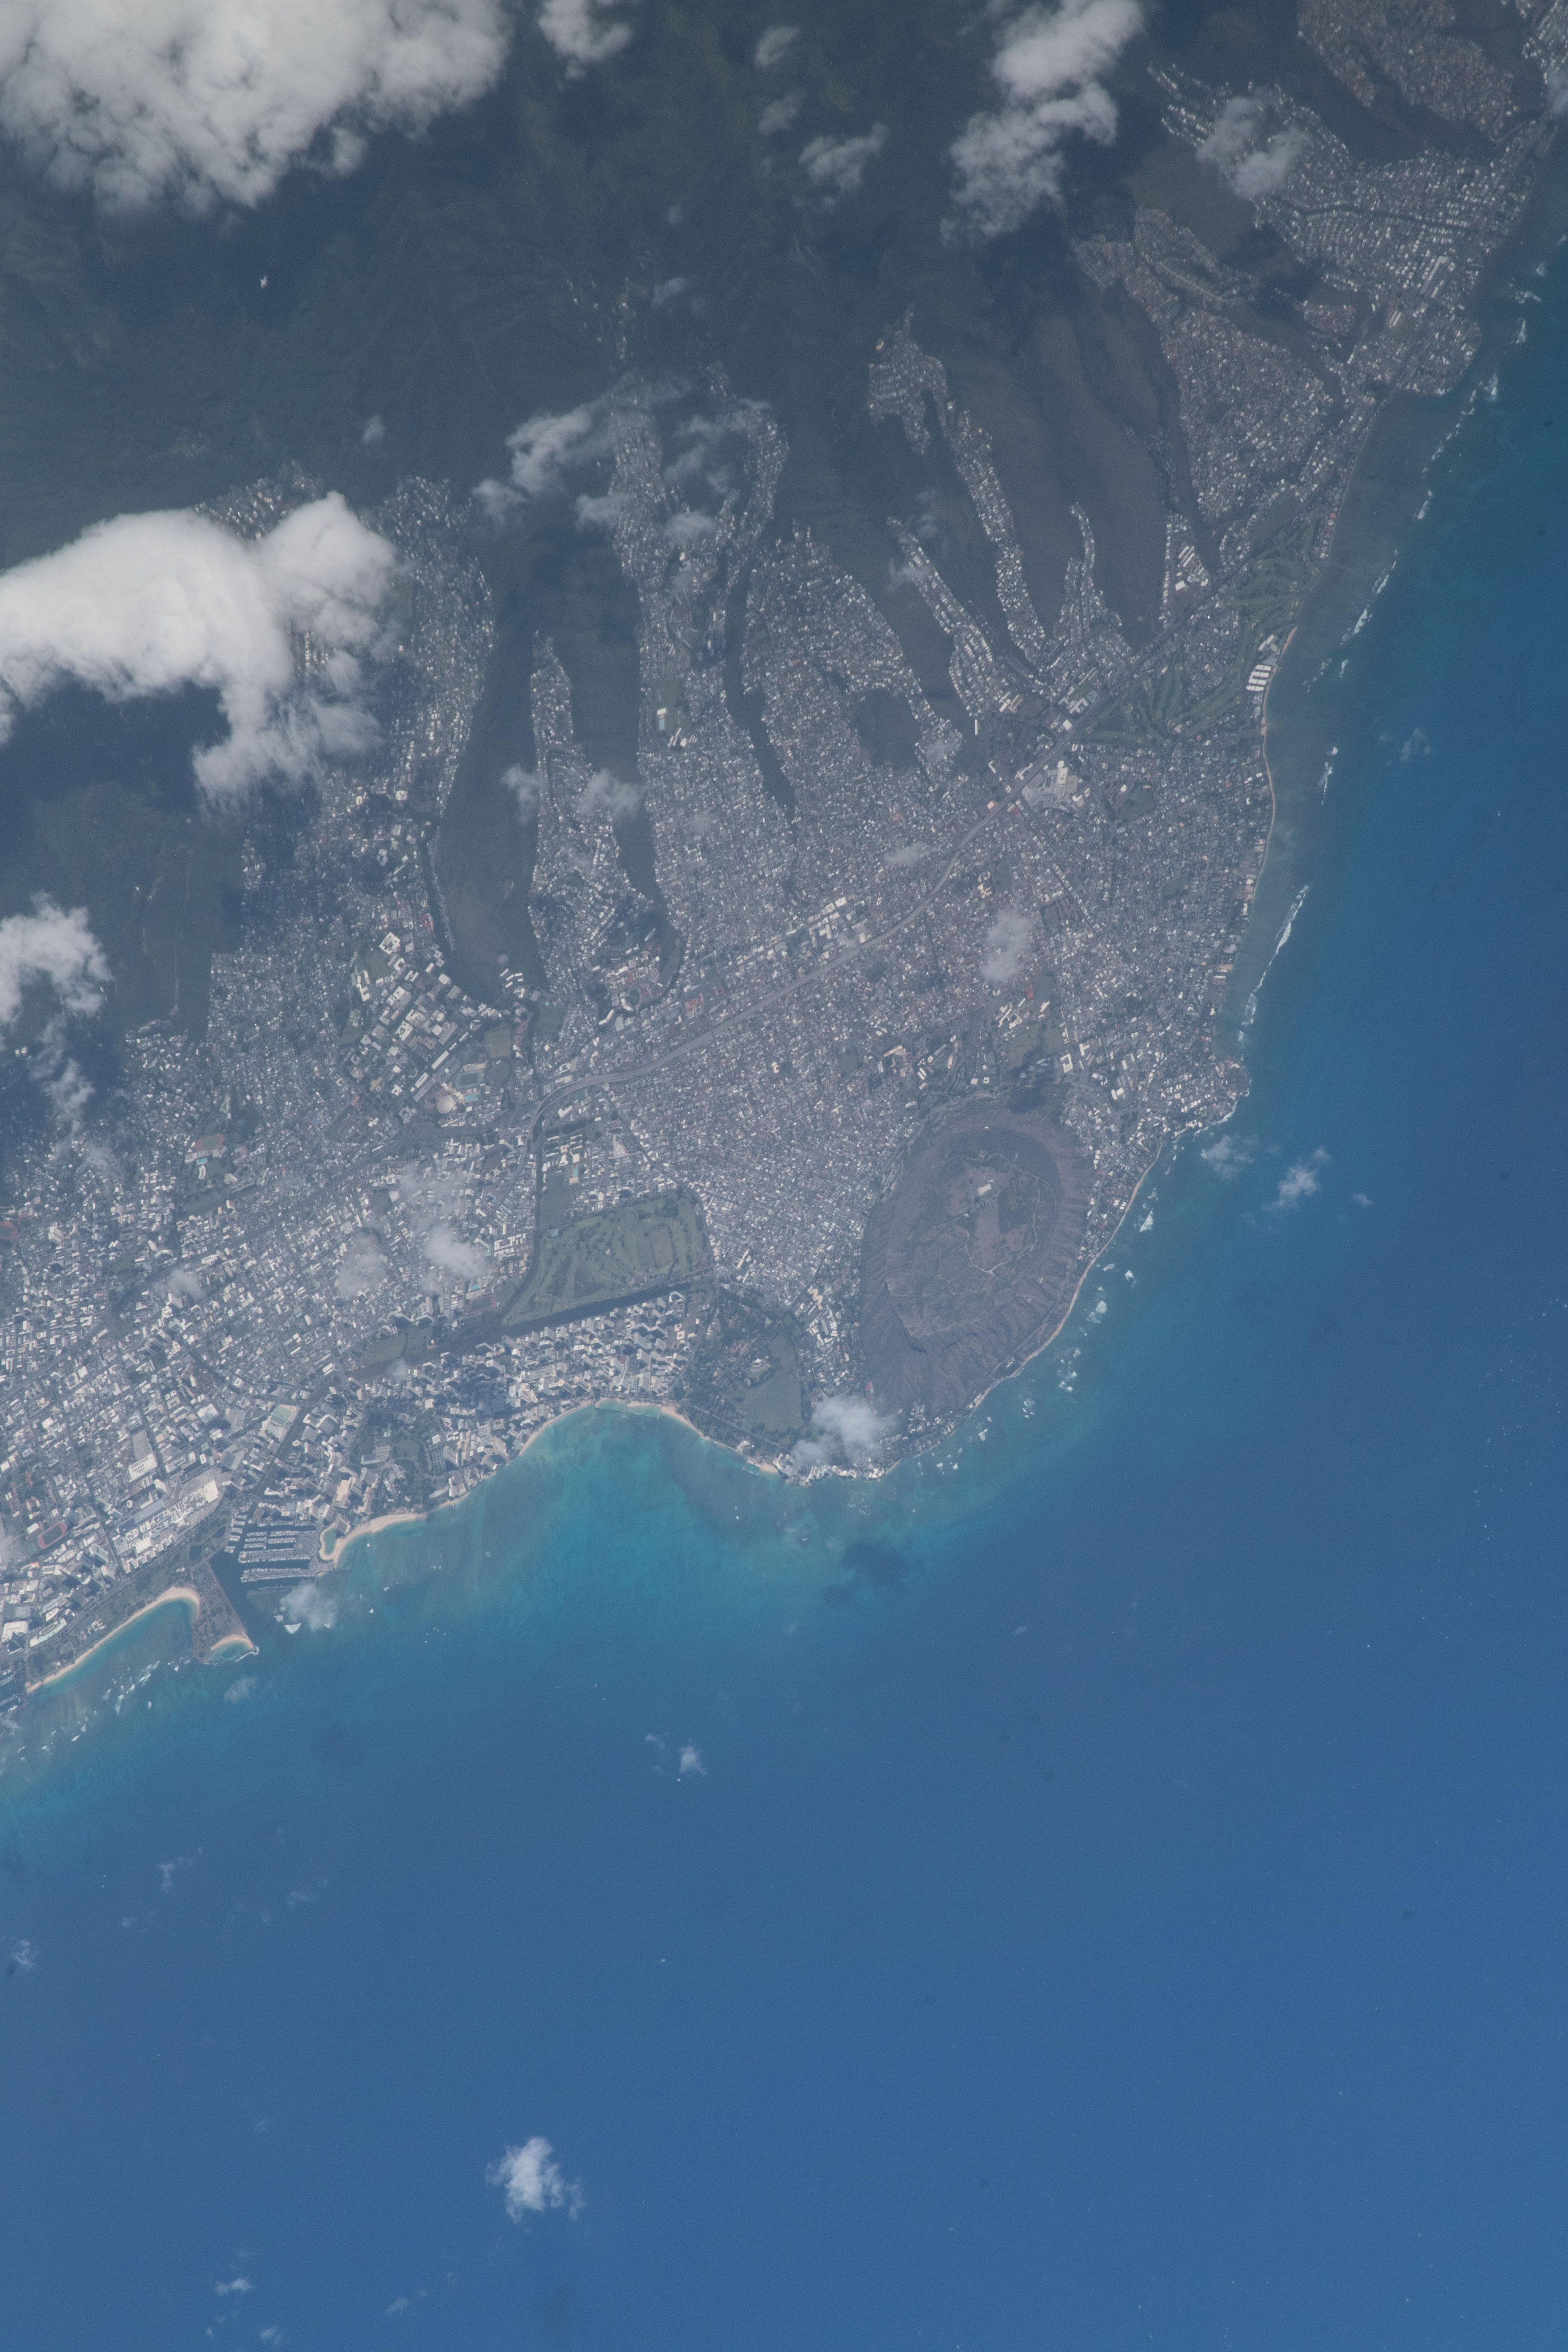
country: USA-HAWAII
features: HONOLULU, DIAMOND HEAD BEACH PARK, ALA WAI GOLF COURSE
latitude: 21.3
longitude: -154.8
